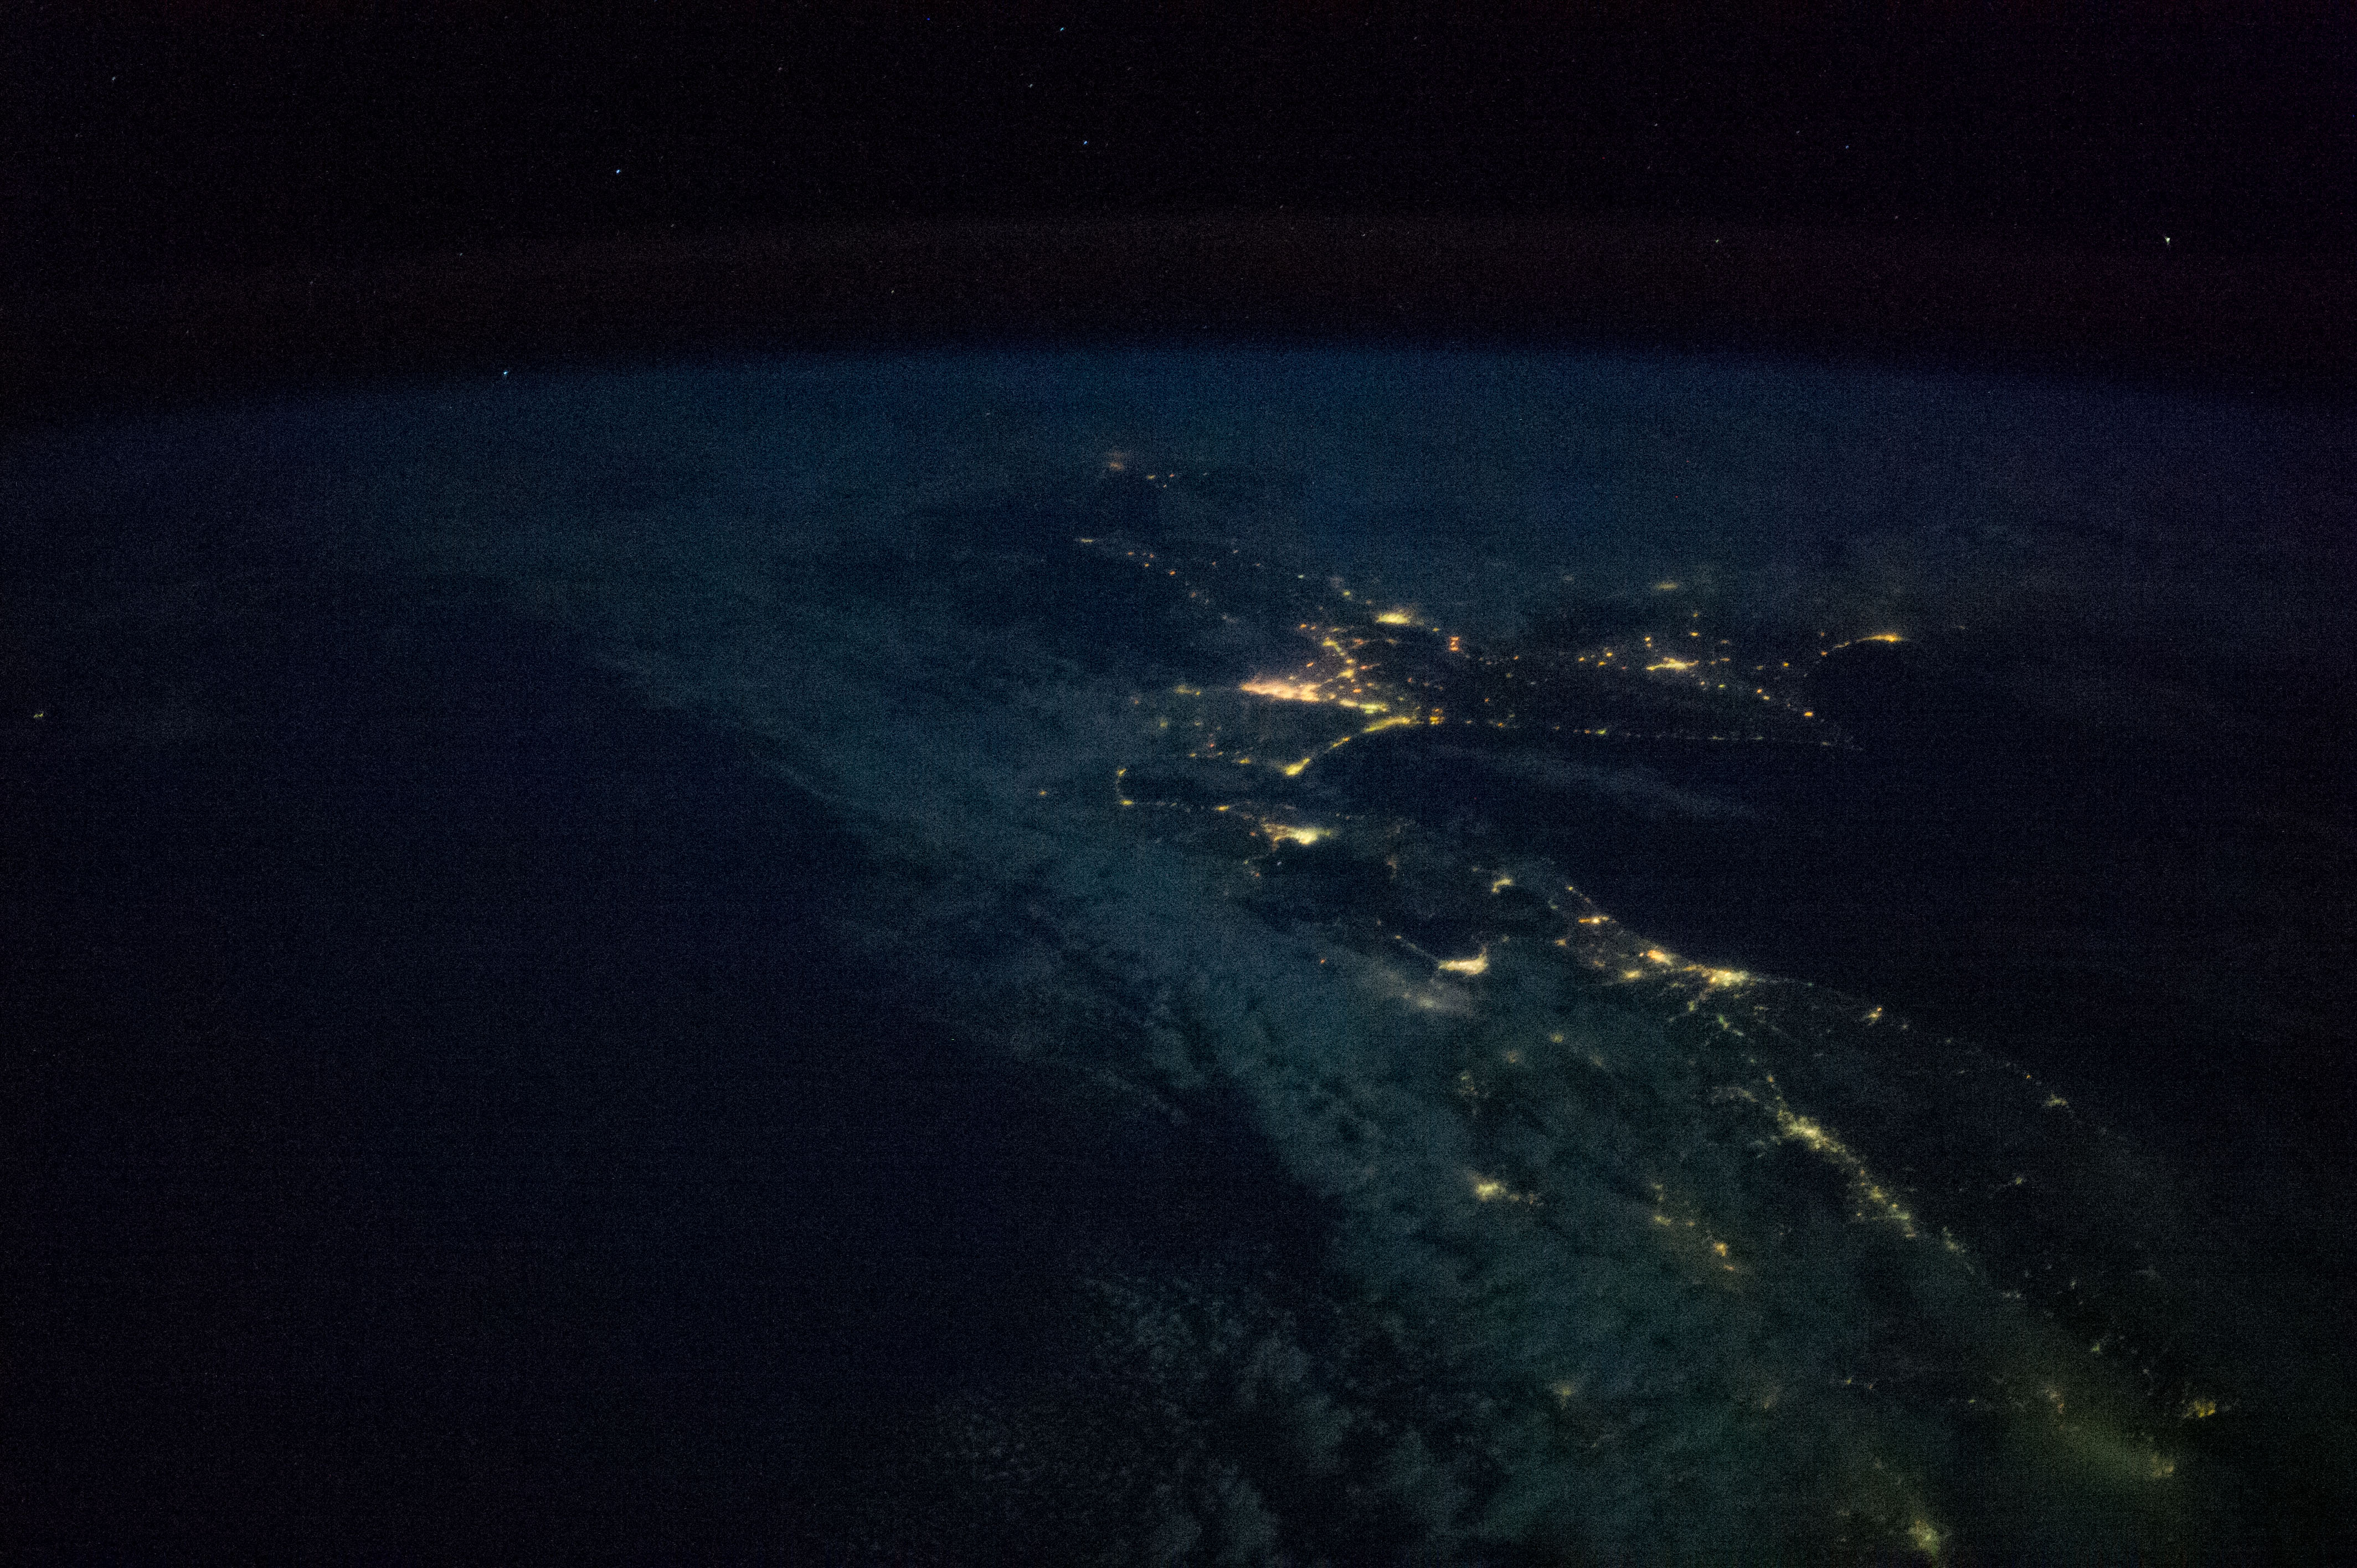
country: JAPAN
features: SEA OF JAPAN, YAKUMO, SETANA, NIGHTLIGHTS, EARTH LIMB
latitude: 42.7
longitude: 140.7
